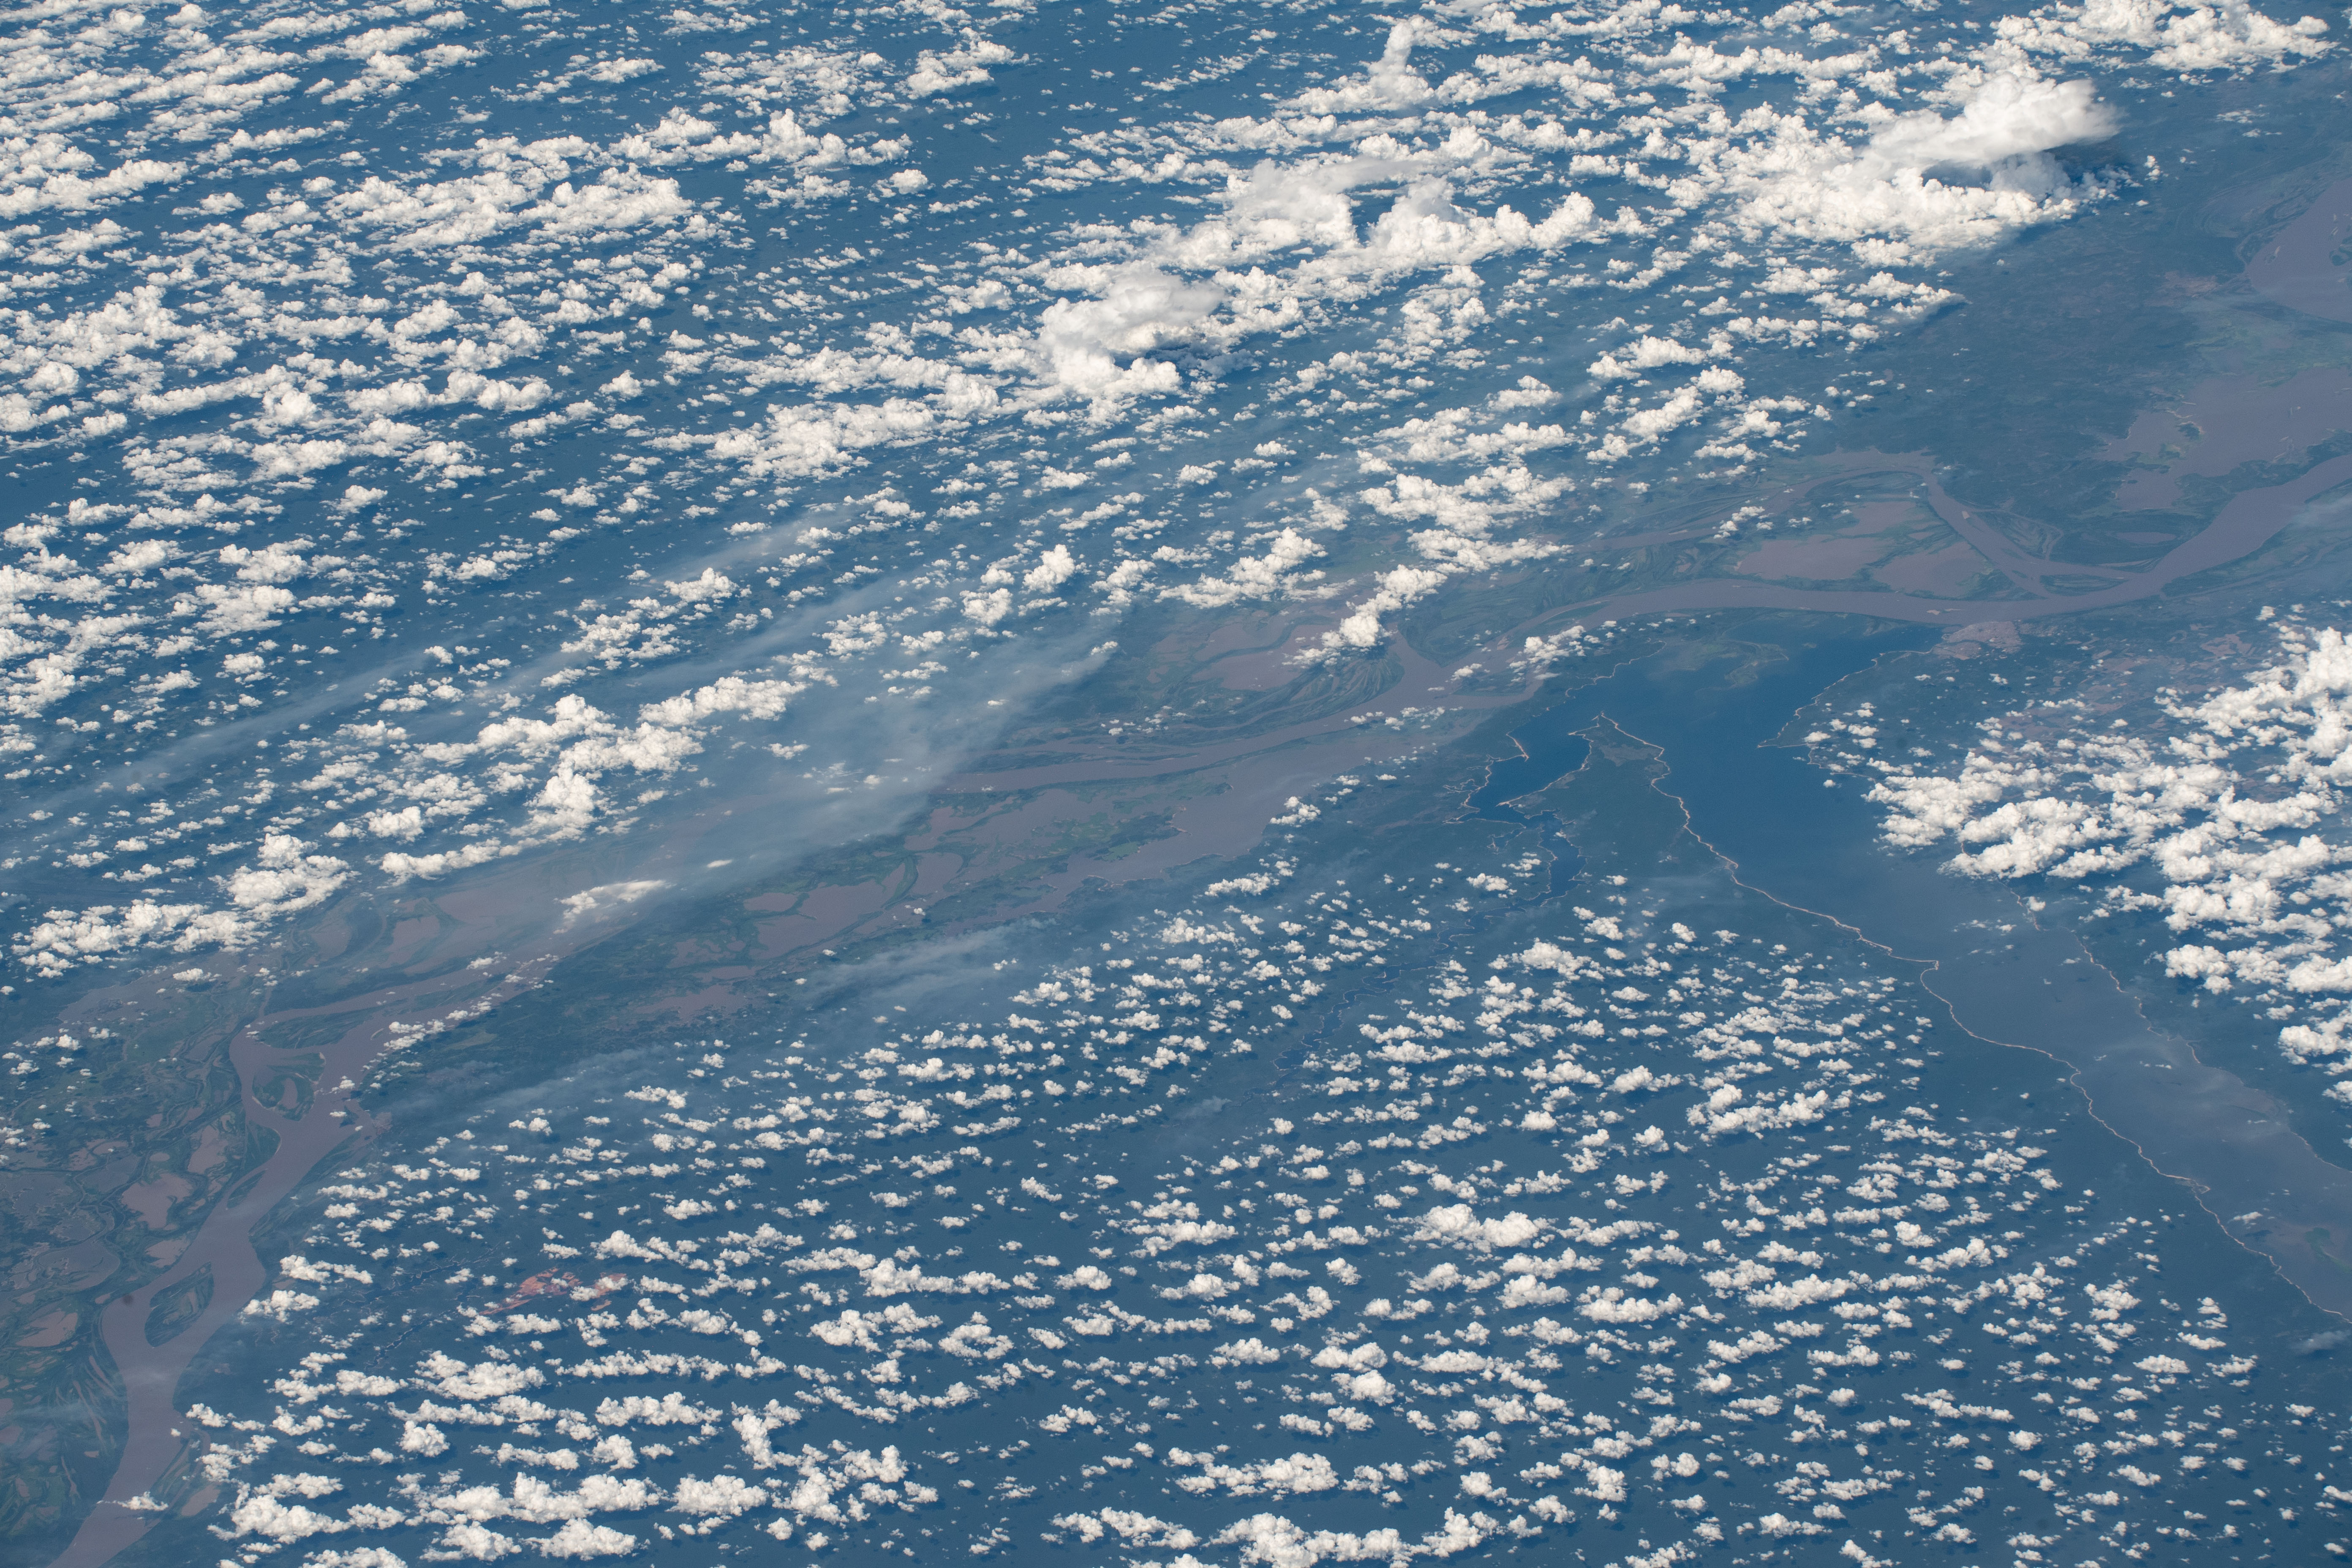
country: BRAZIL
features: AMAZON RIVER, LAGO GRANDE DE MONTE ALEGRE, TAPAJOS
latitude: -2.1
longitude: -55.3
